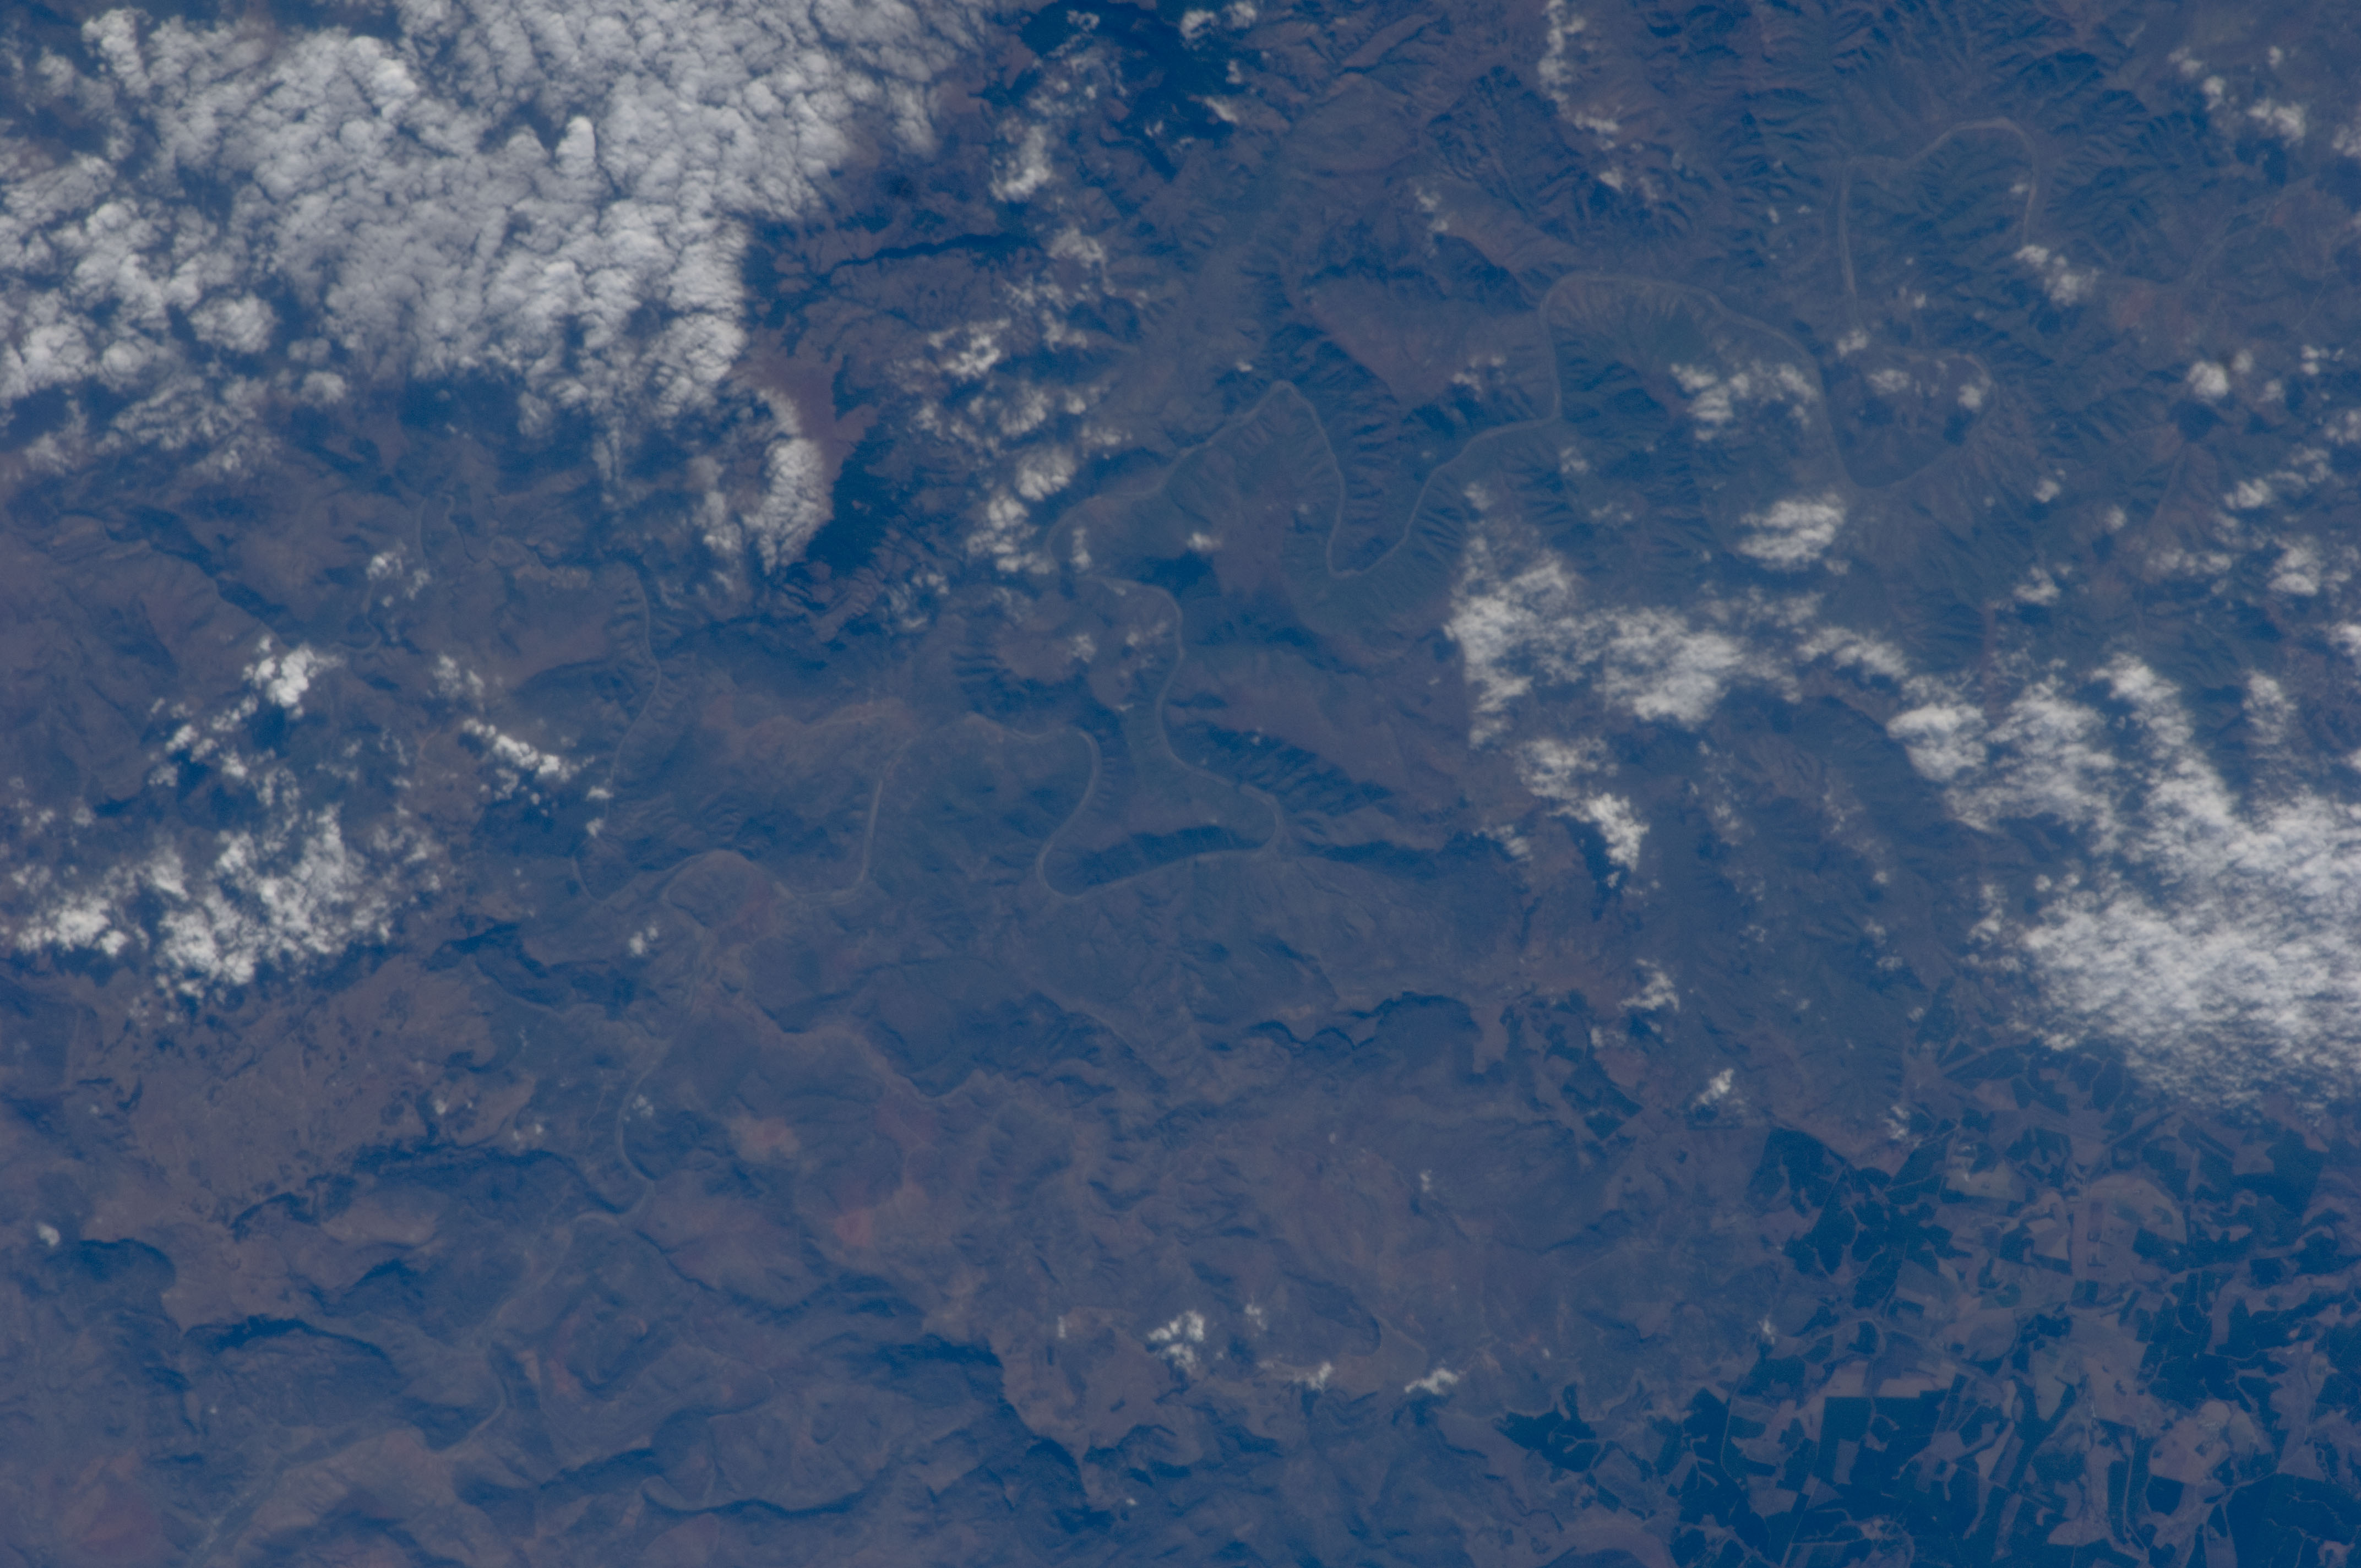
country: REPUBLIC SOUTH AFRICA
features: TUGELA R. VALLEY, TIMBER
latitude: -28.8
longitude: 30.8
